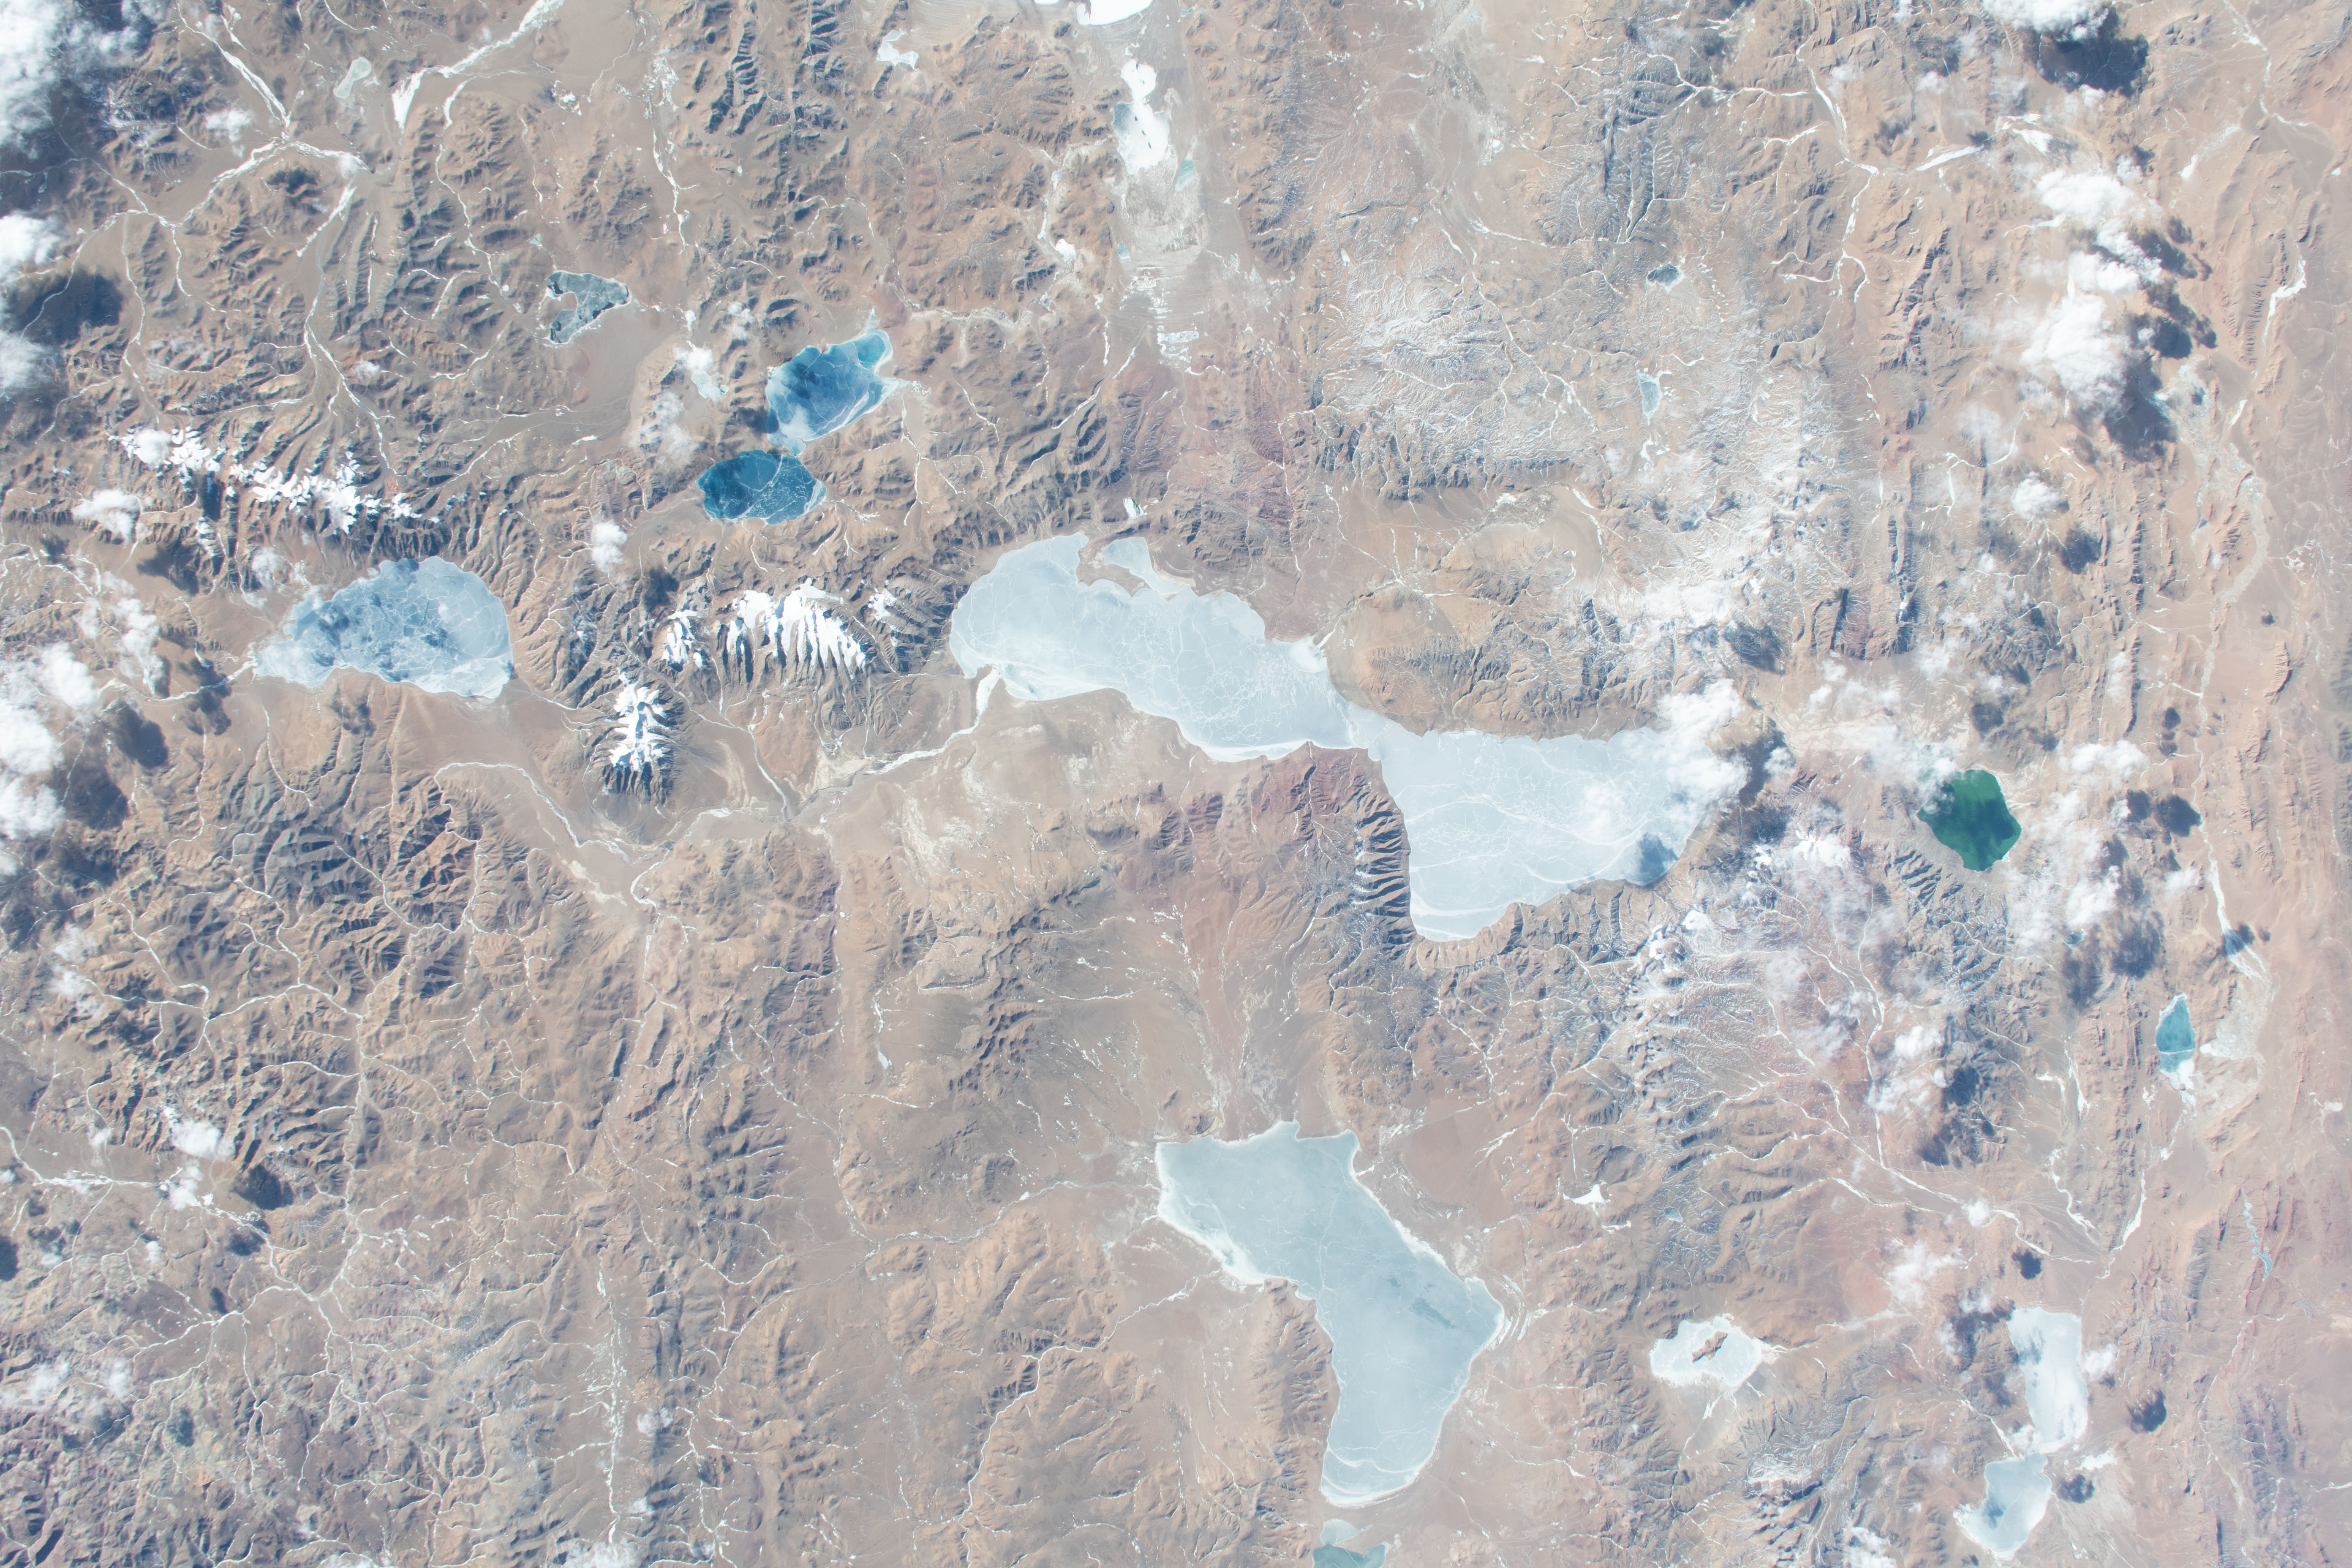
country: CHINA
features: TANGRA YUMCO, NGANGZE CO, MA ERXIACUO, DAGZE CO, DANGQIONGCUO, MUCUOBINGNI, XURU CO
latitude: 31.0
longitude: 87.0
